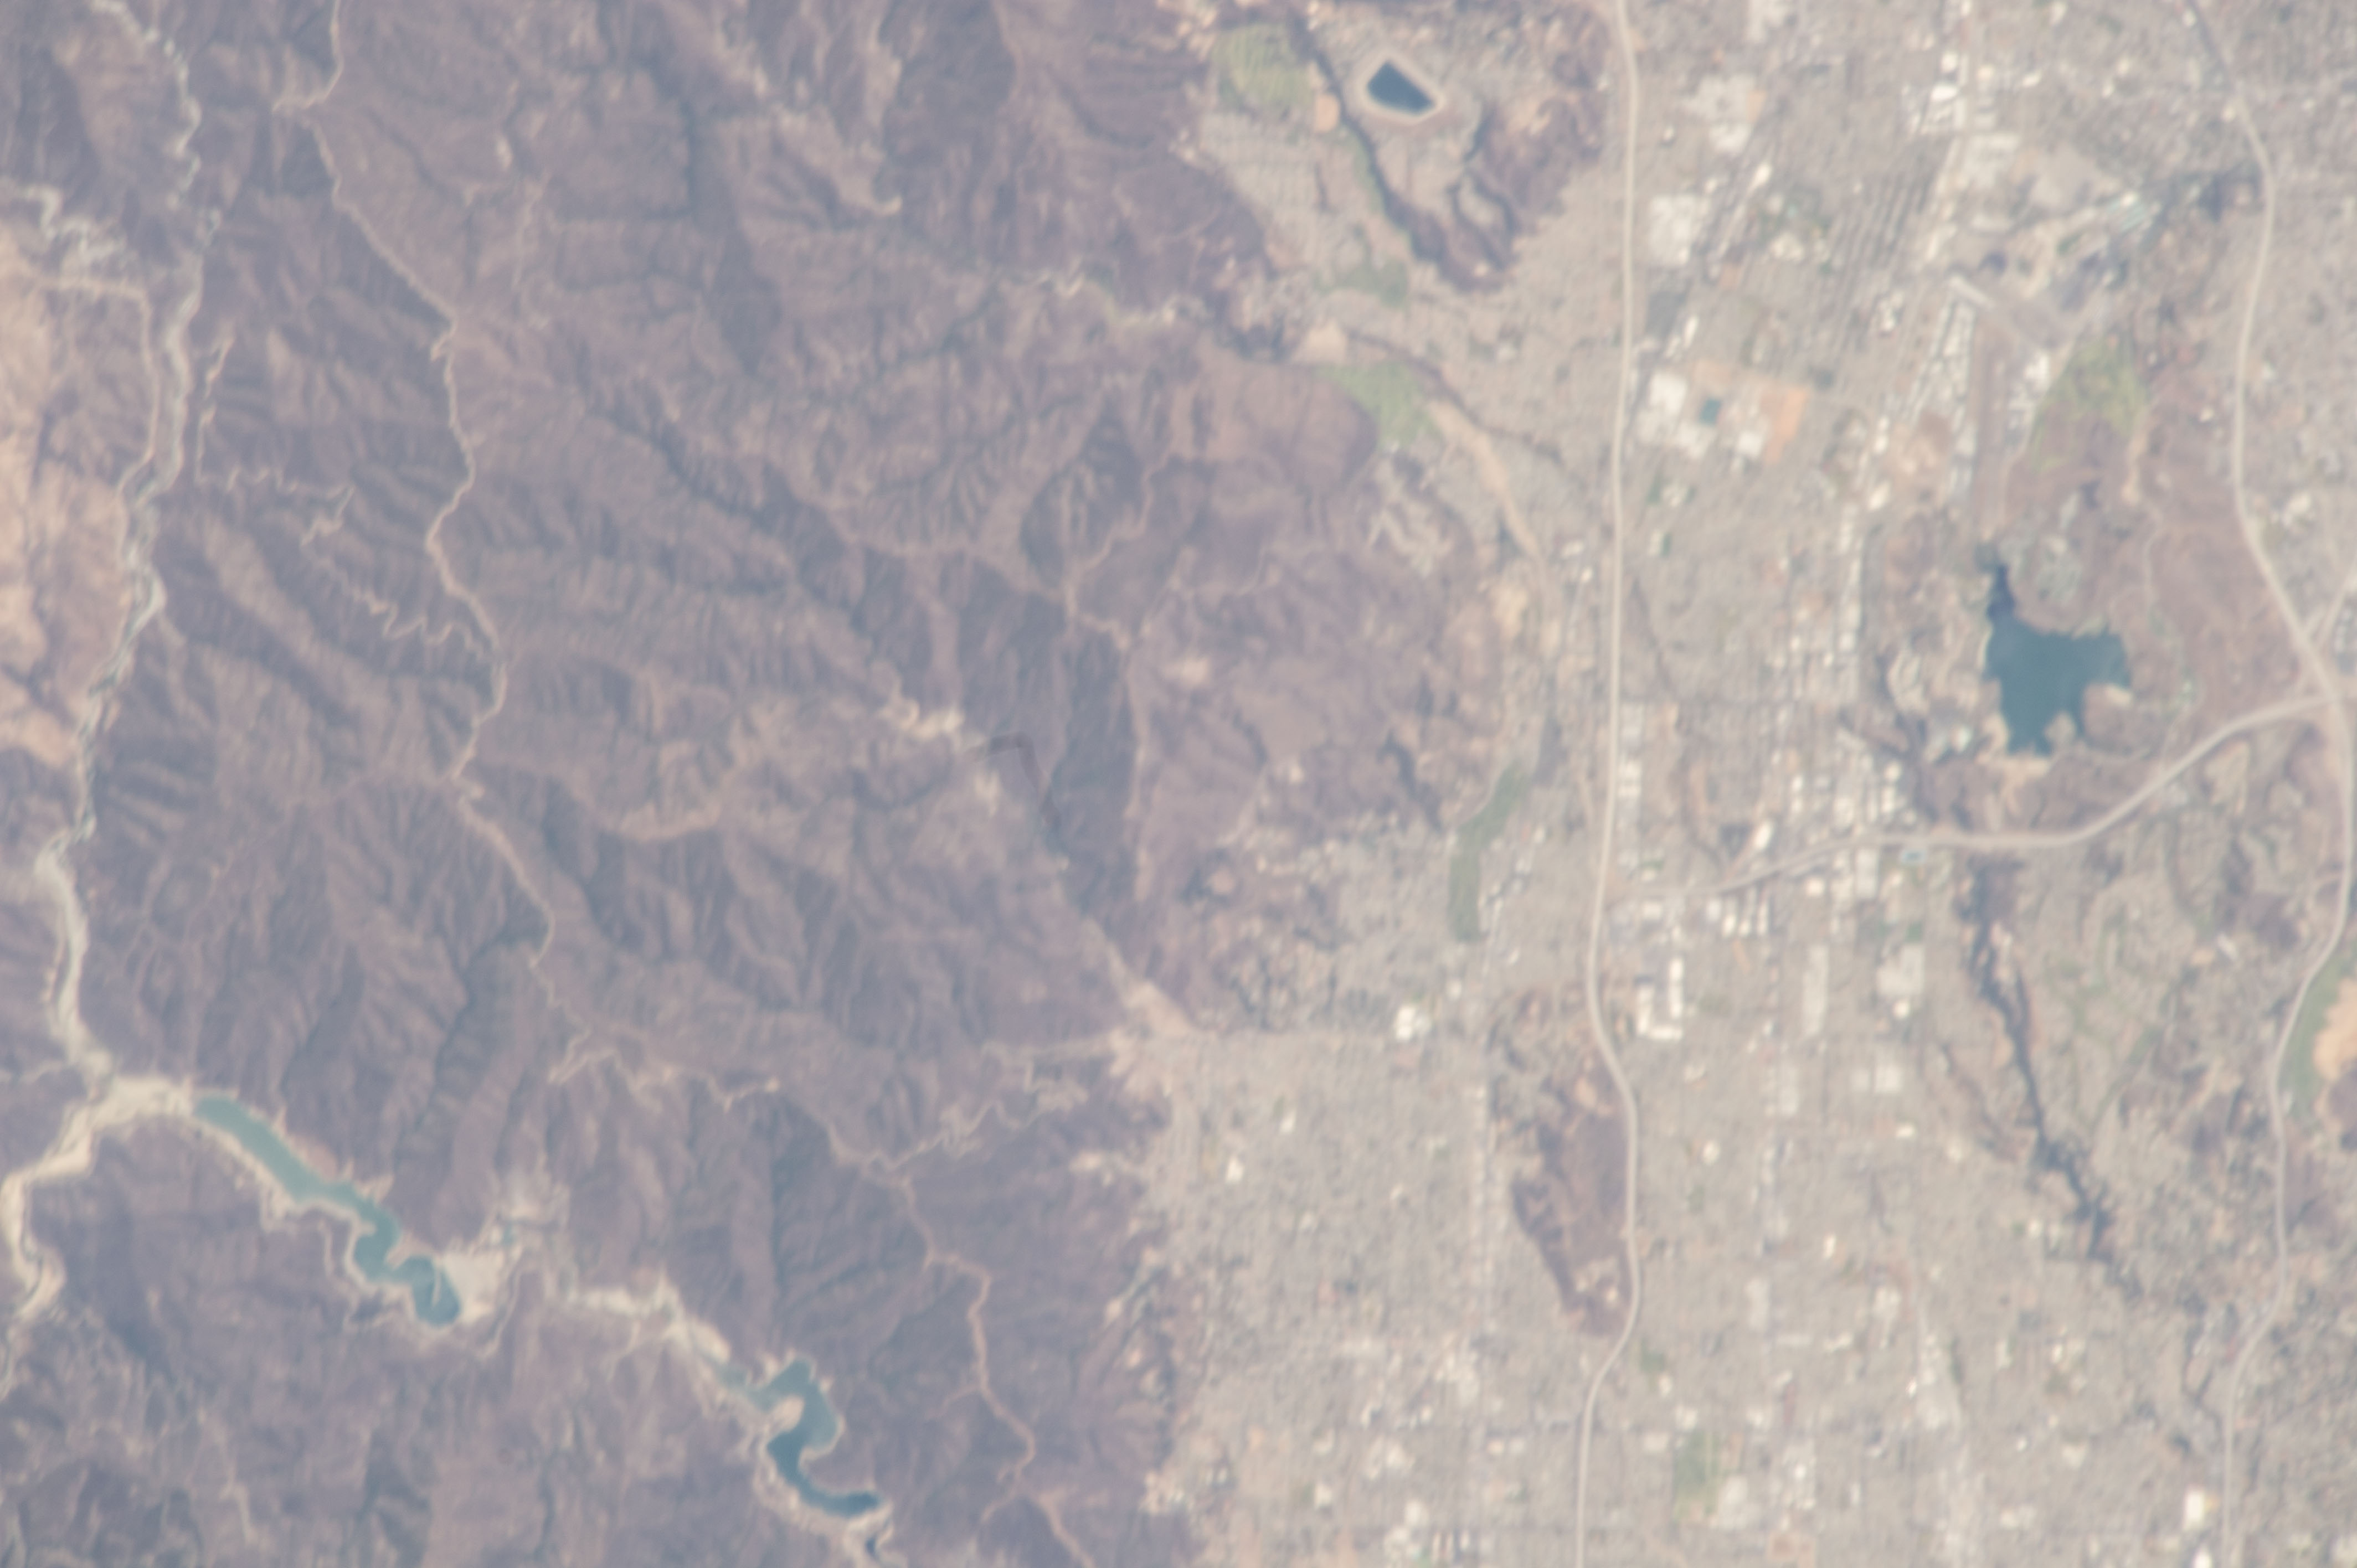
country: USA-CALIFORNIA
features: MTS.
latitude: 34.1
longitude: -117.8
